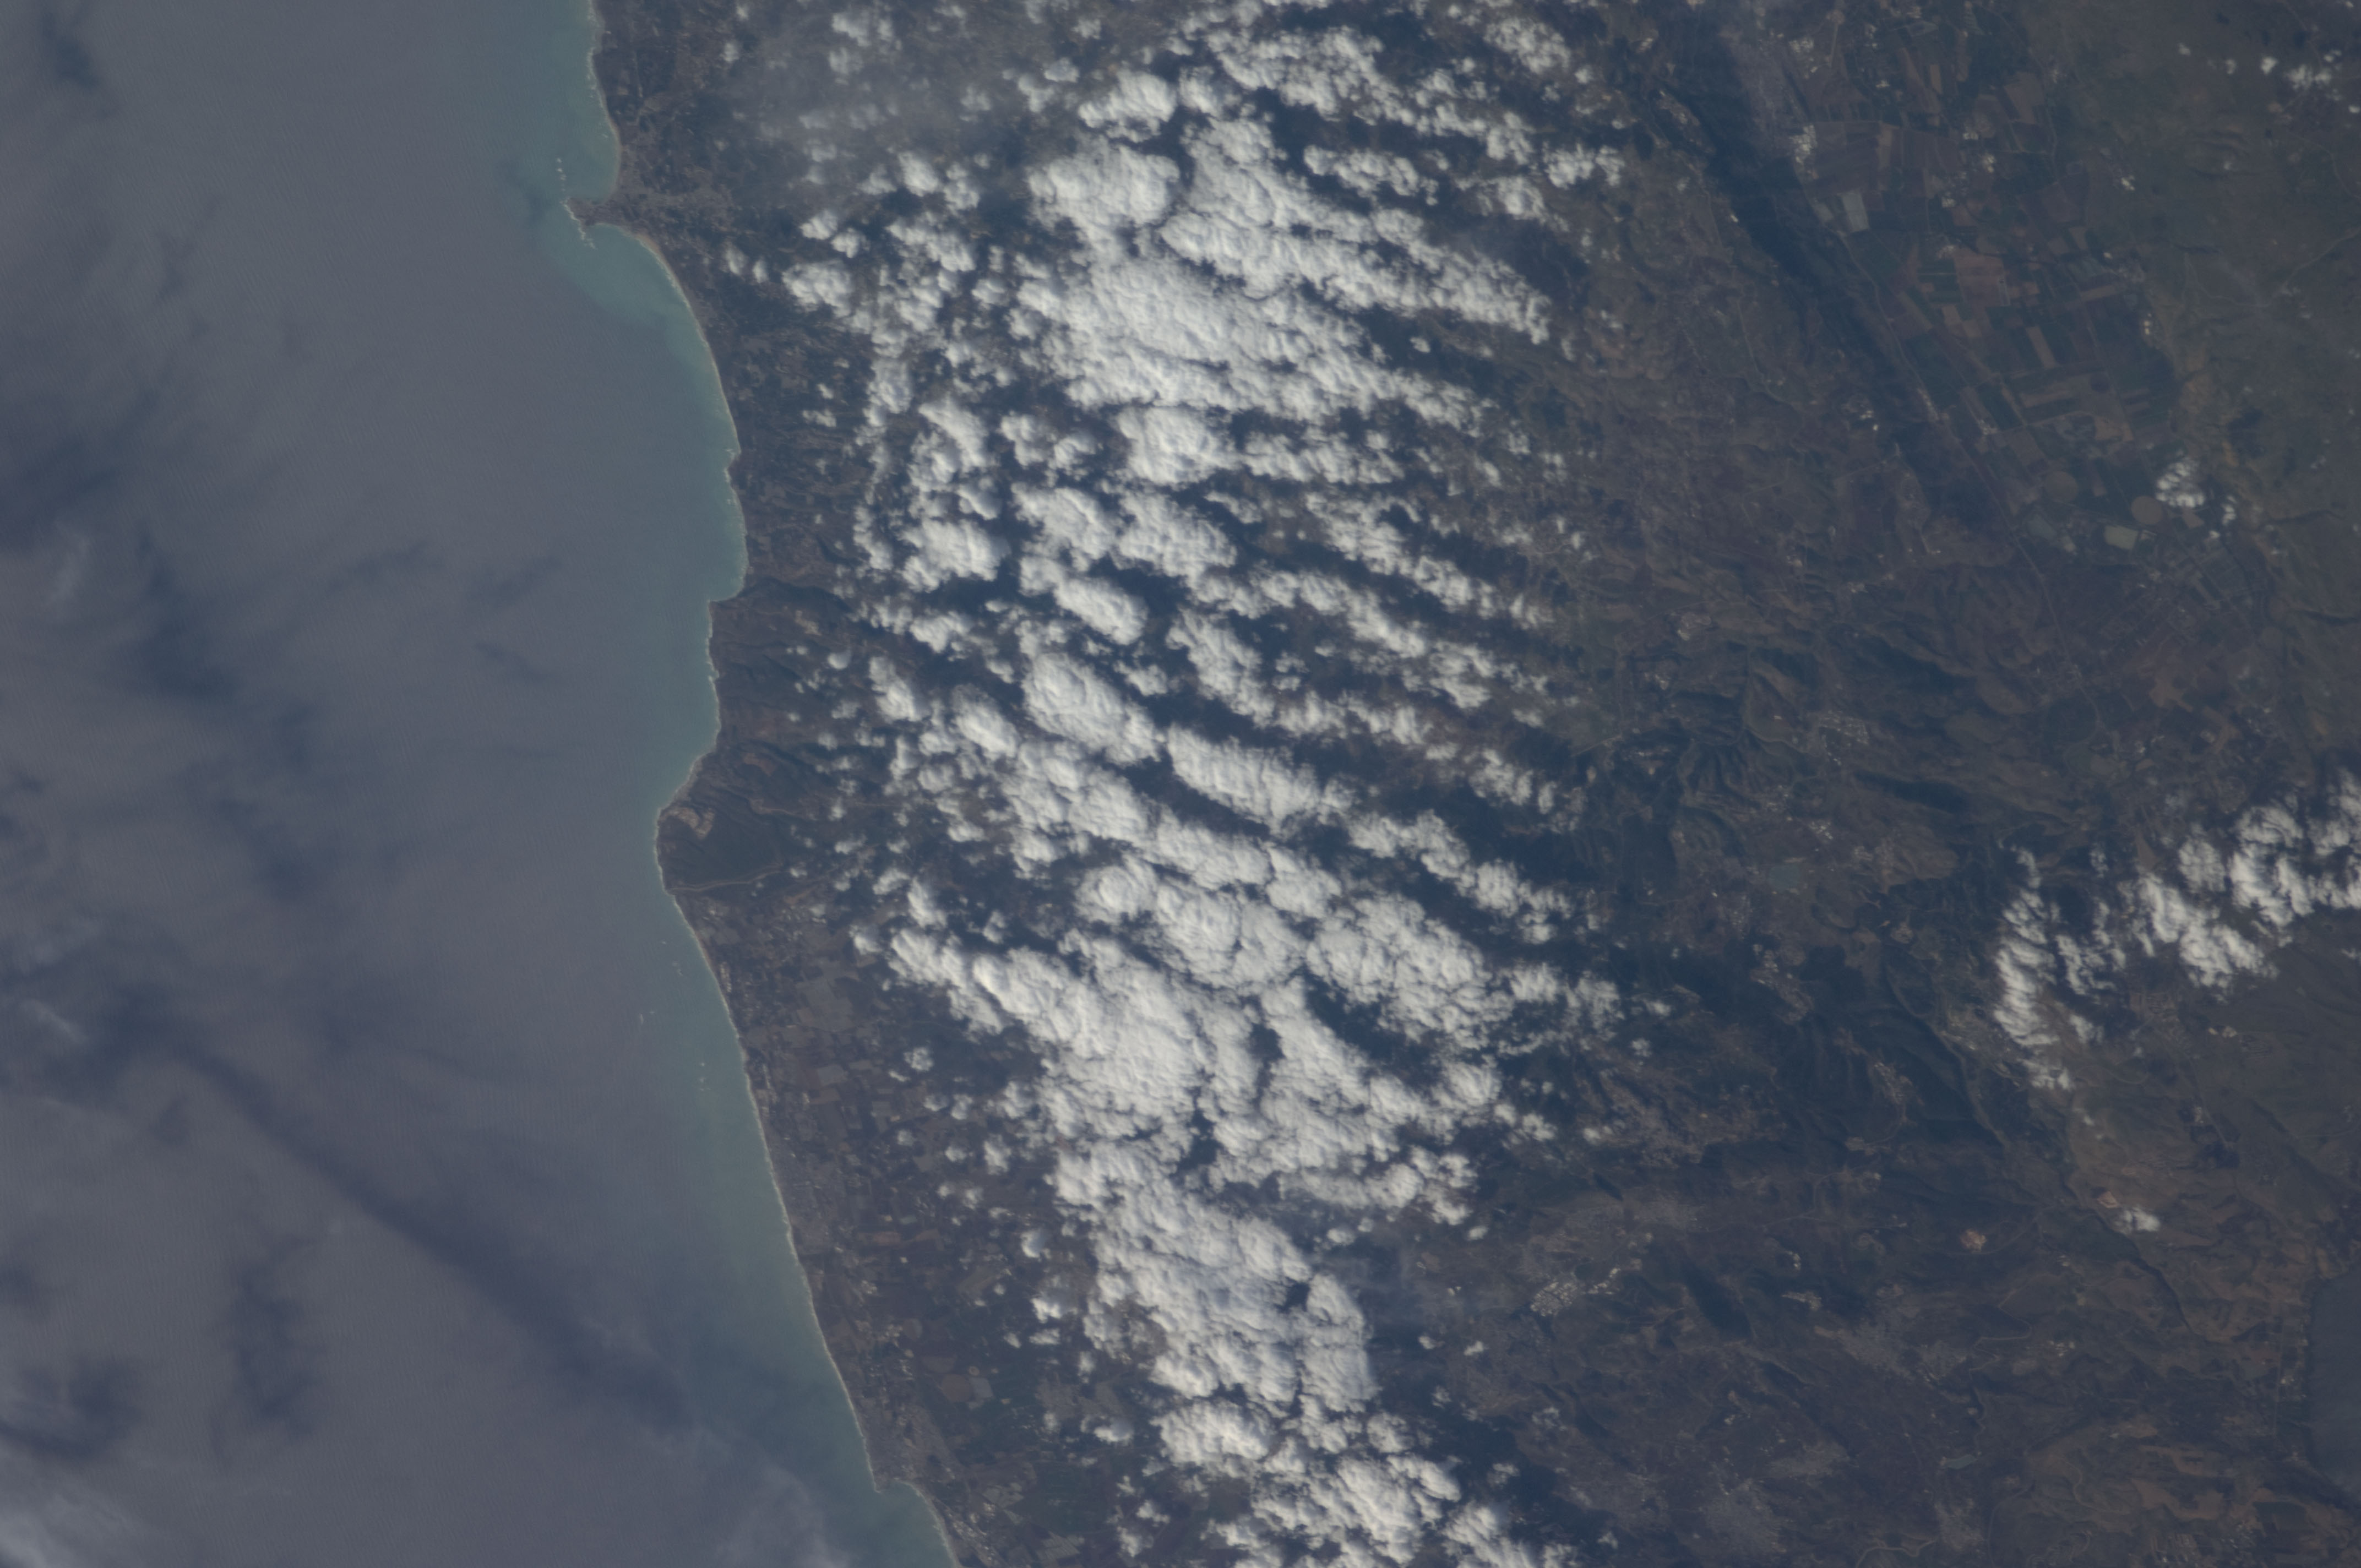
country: ISRAEL
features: NAHARIYA, KIRYAT SHMONA AGR.
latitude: 33.1
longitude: 35.3
